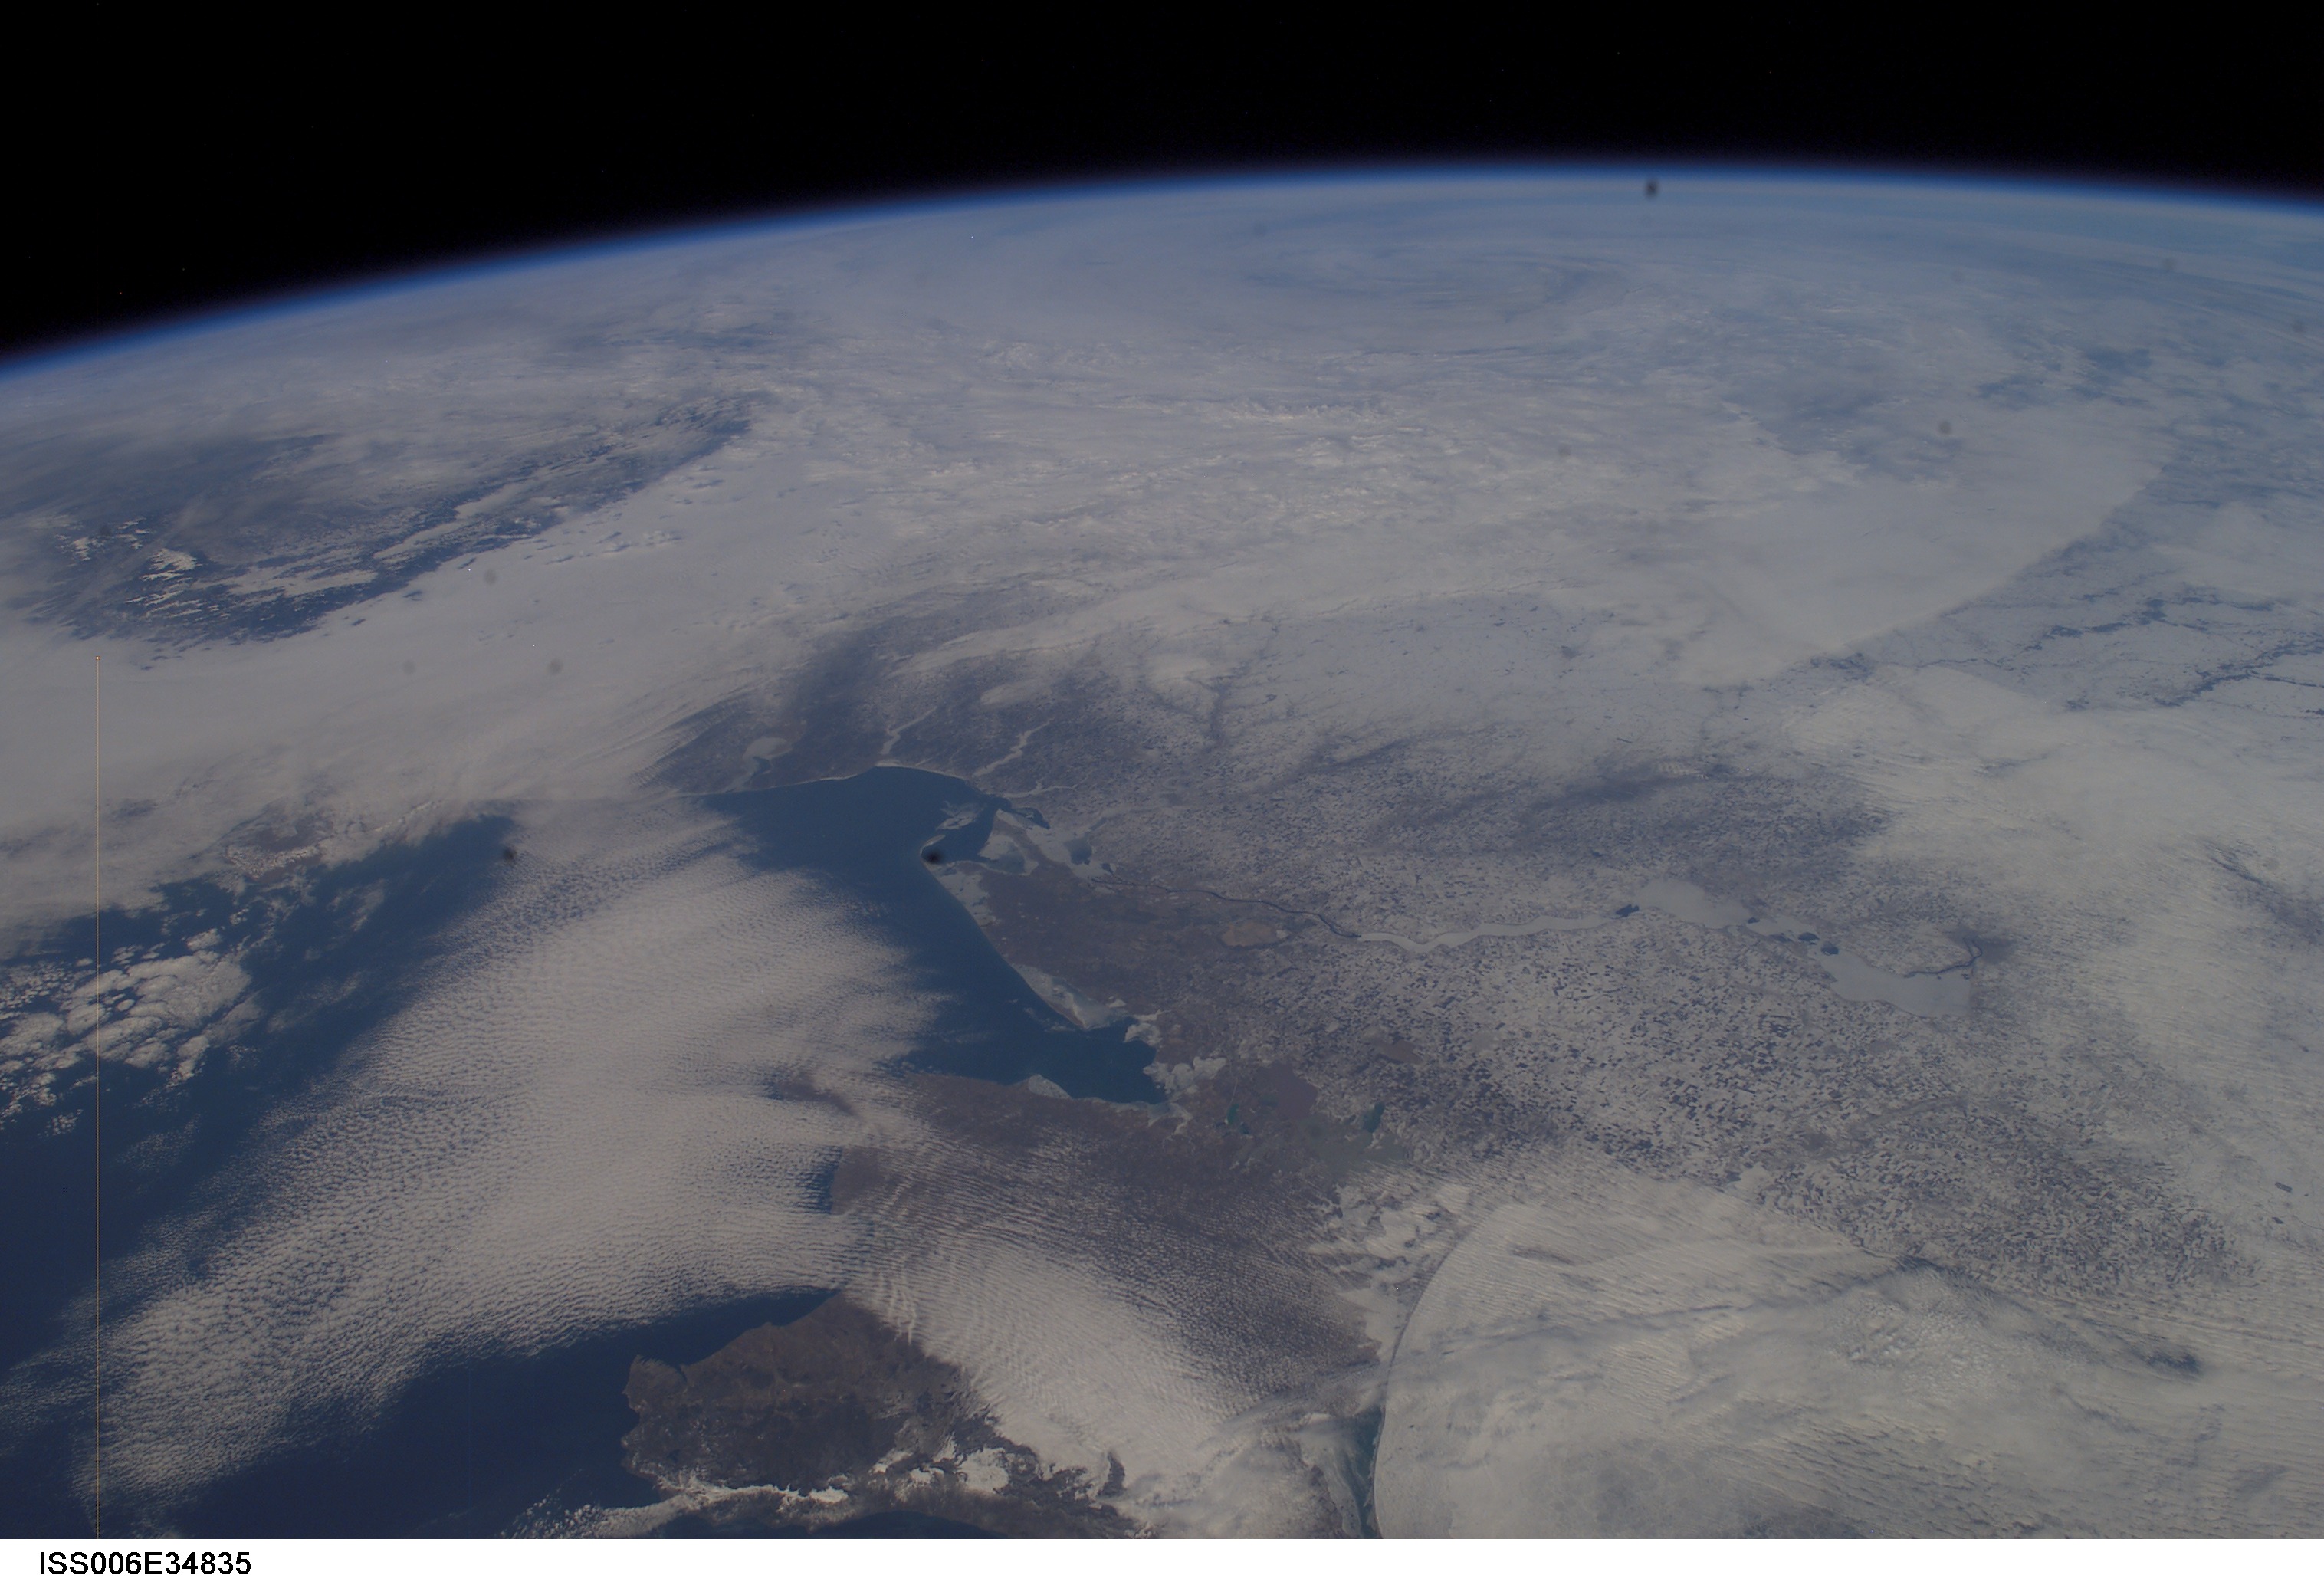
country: UKRAINE
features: ATMOSPHERIC LIMB
